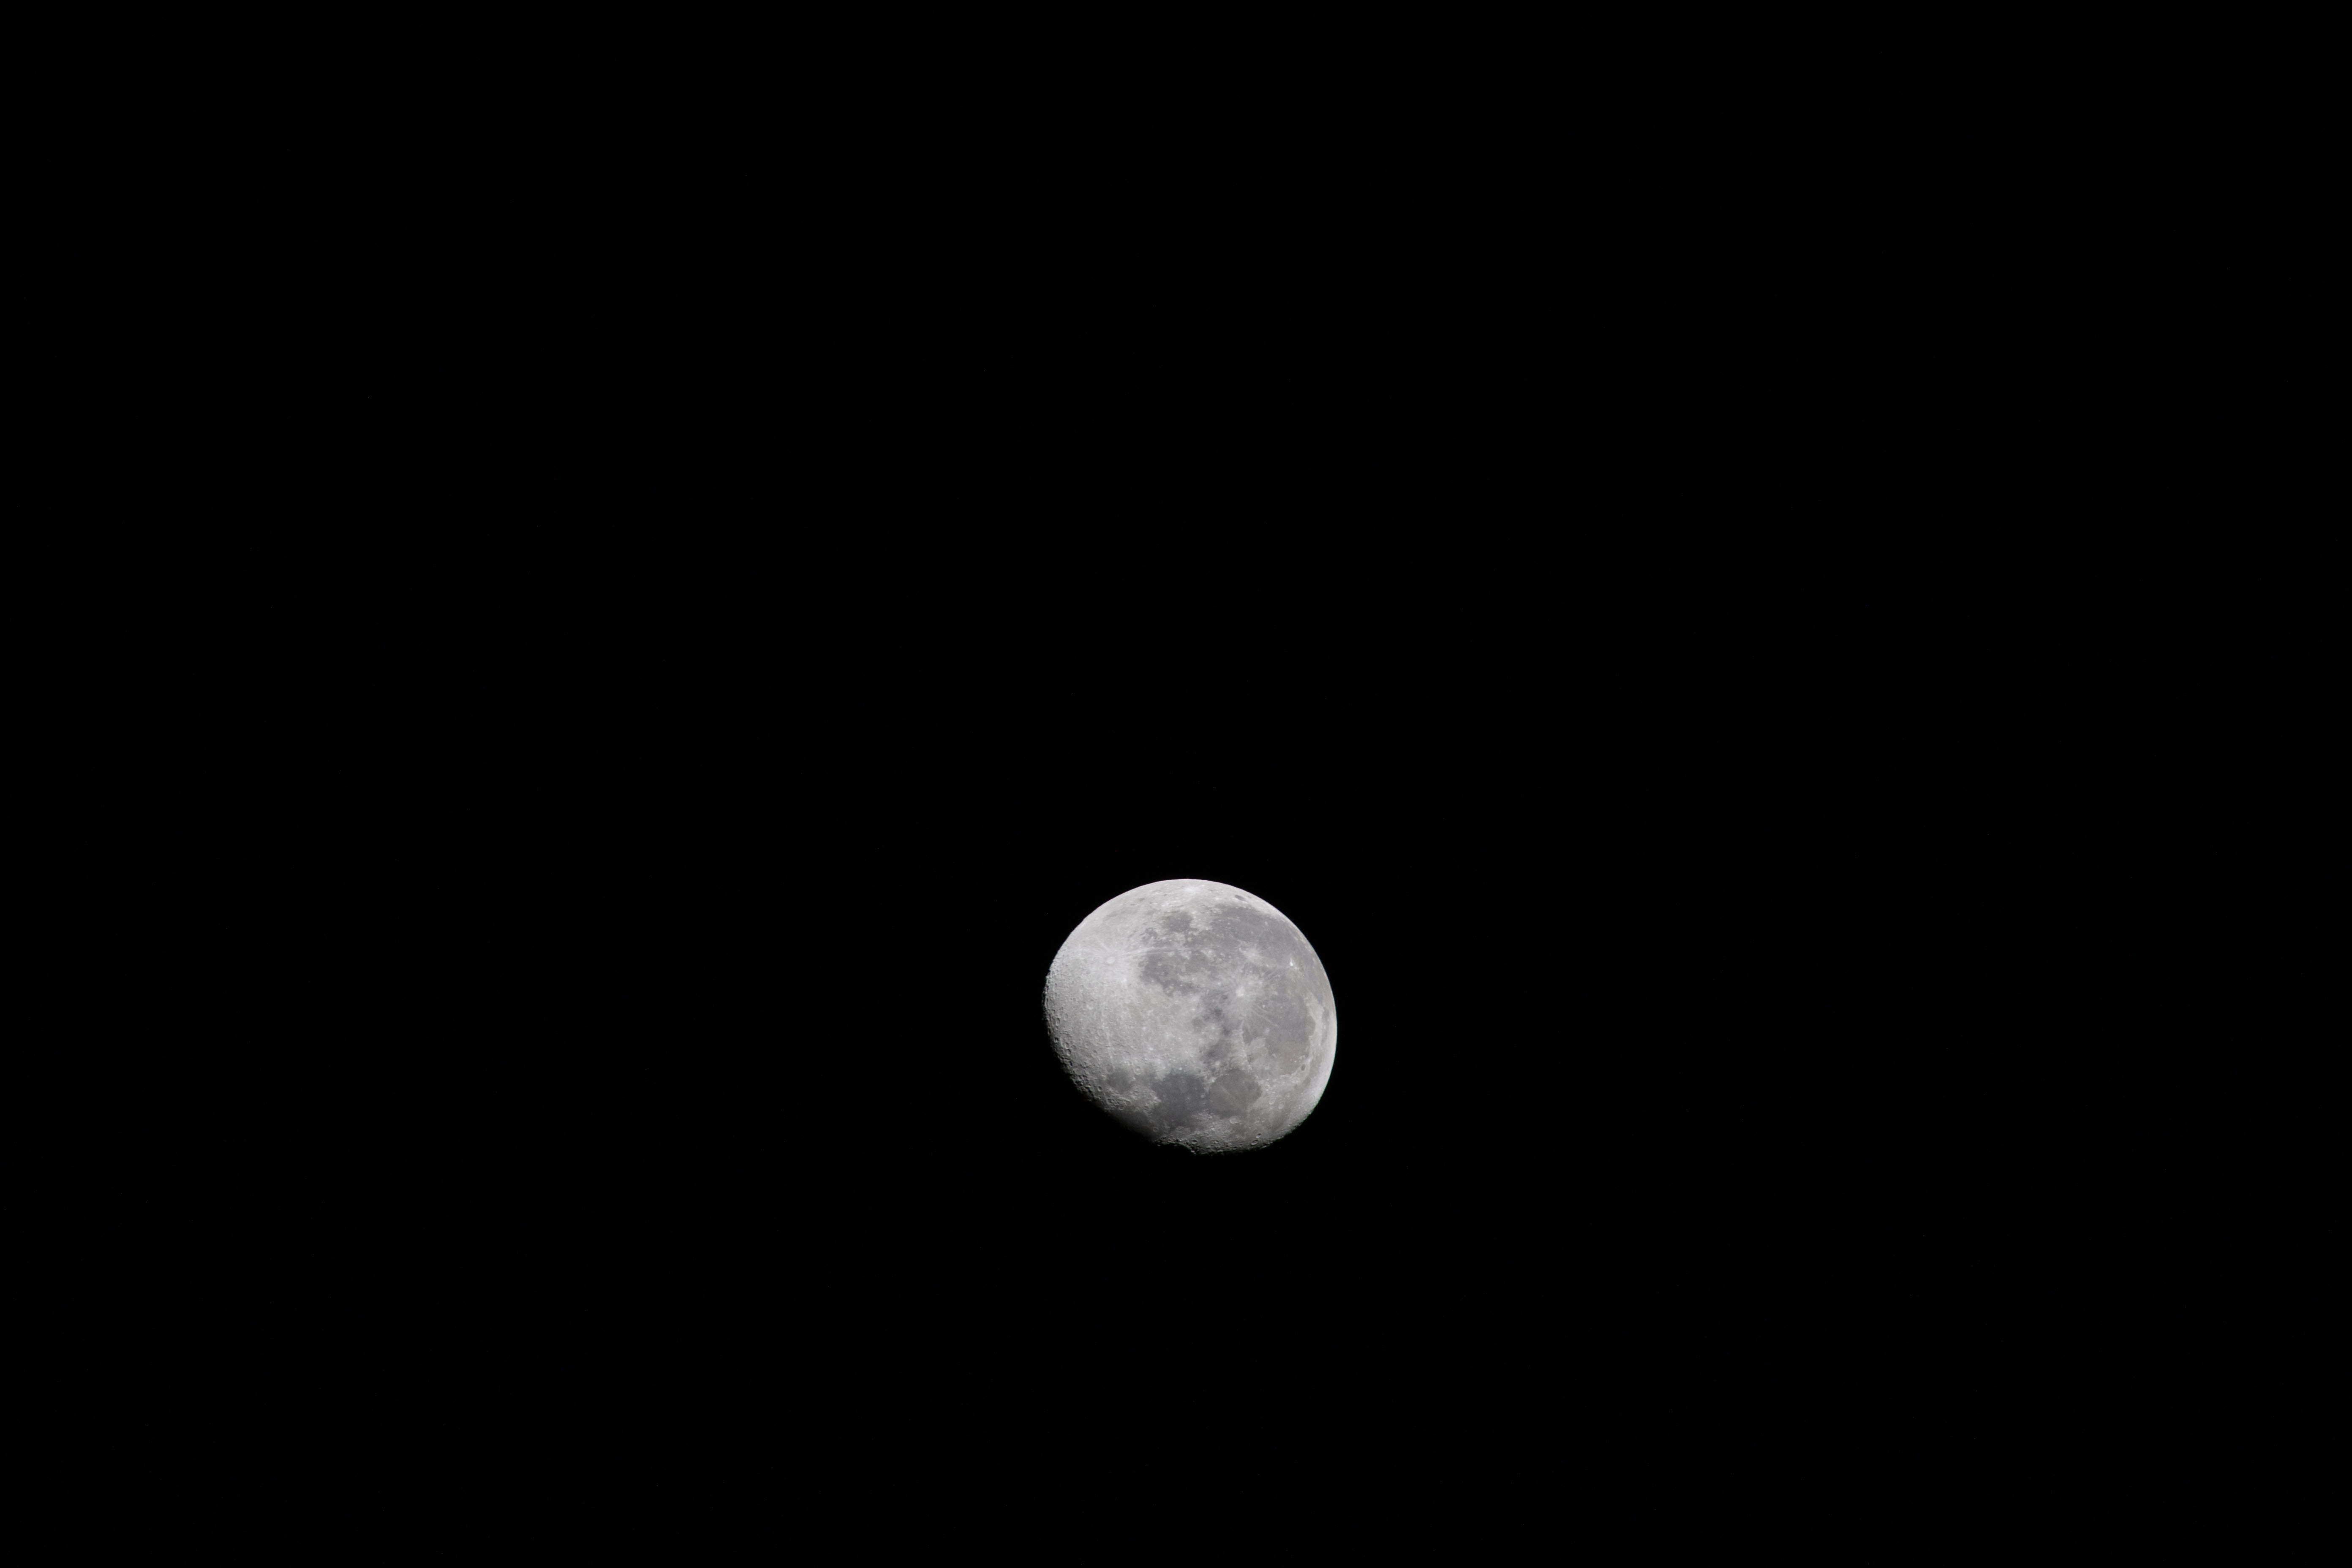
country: SPAIN
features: MOON
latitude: -2.0
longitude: -9.5
